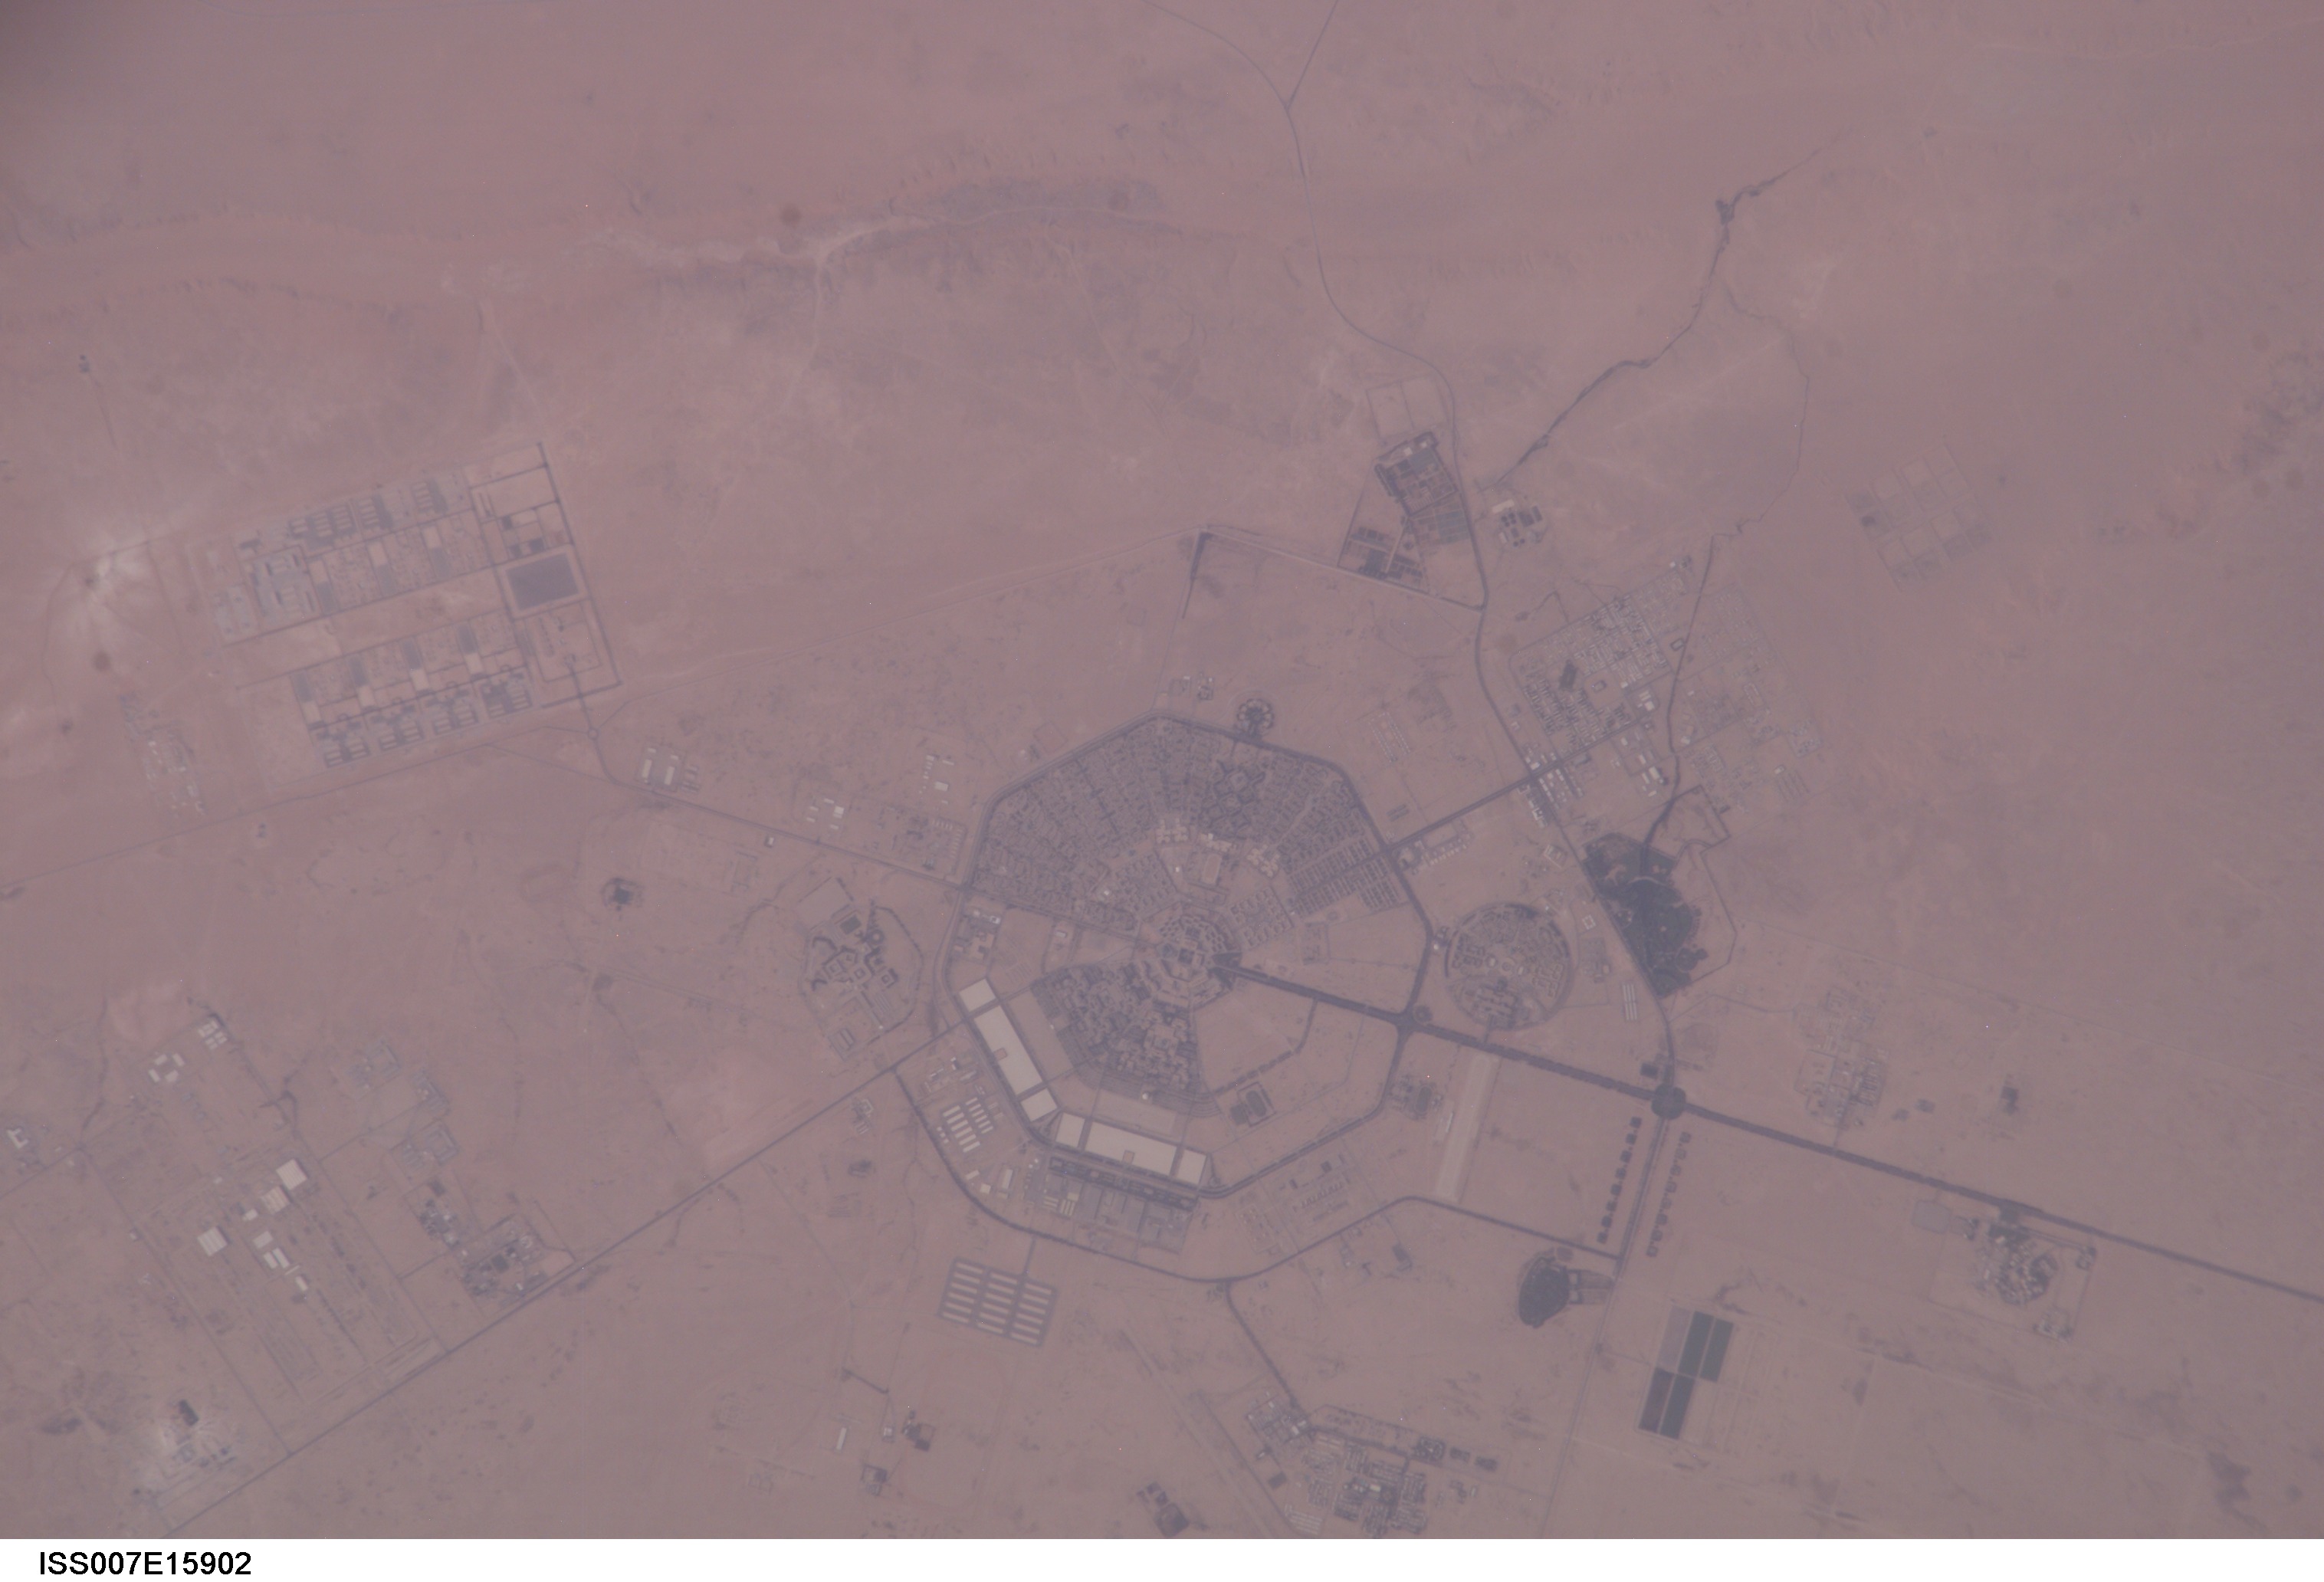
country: SAUDI ARABIA
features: KING KHALID MILITARY CITY
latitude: 27.9
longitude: 45.5
